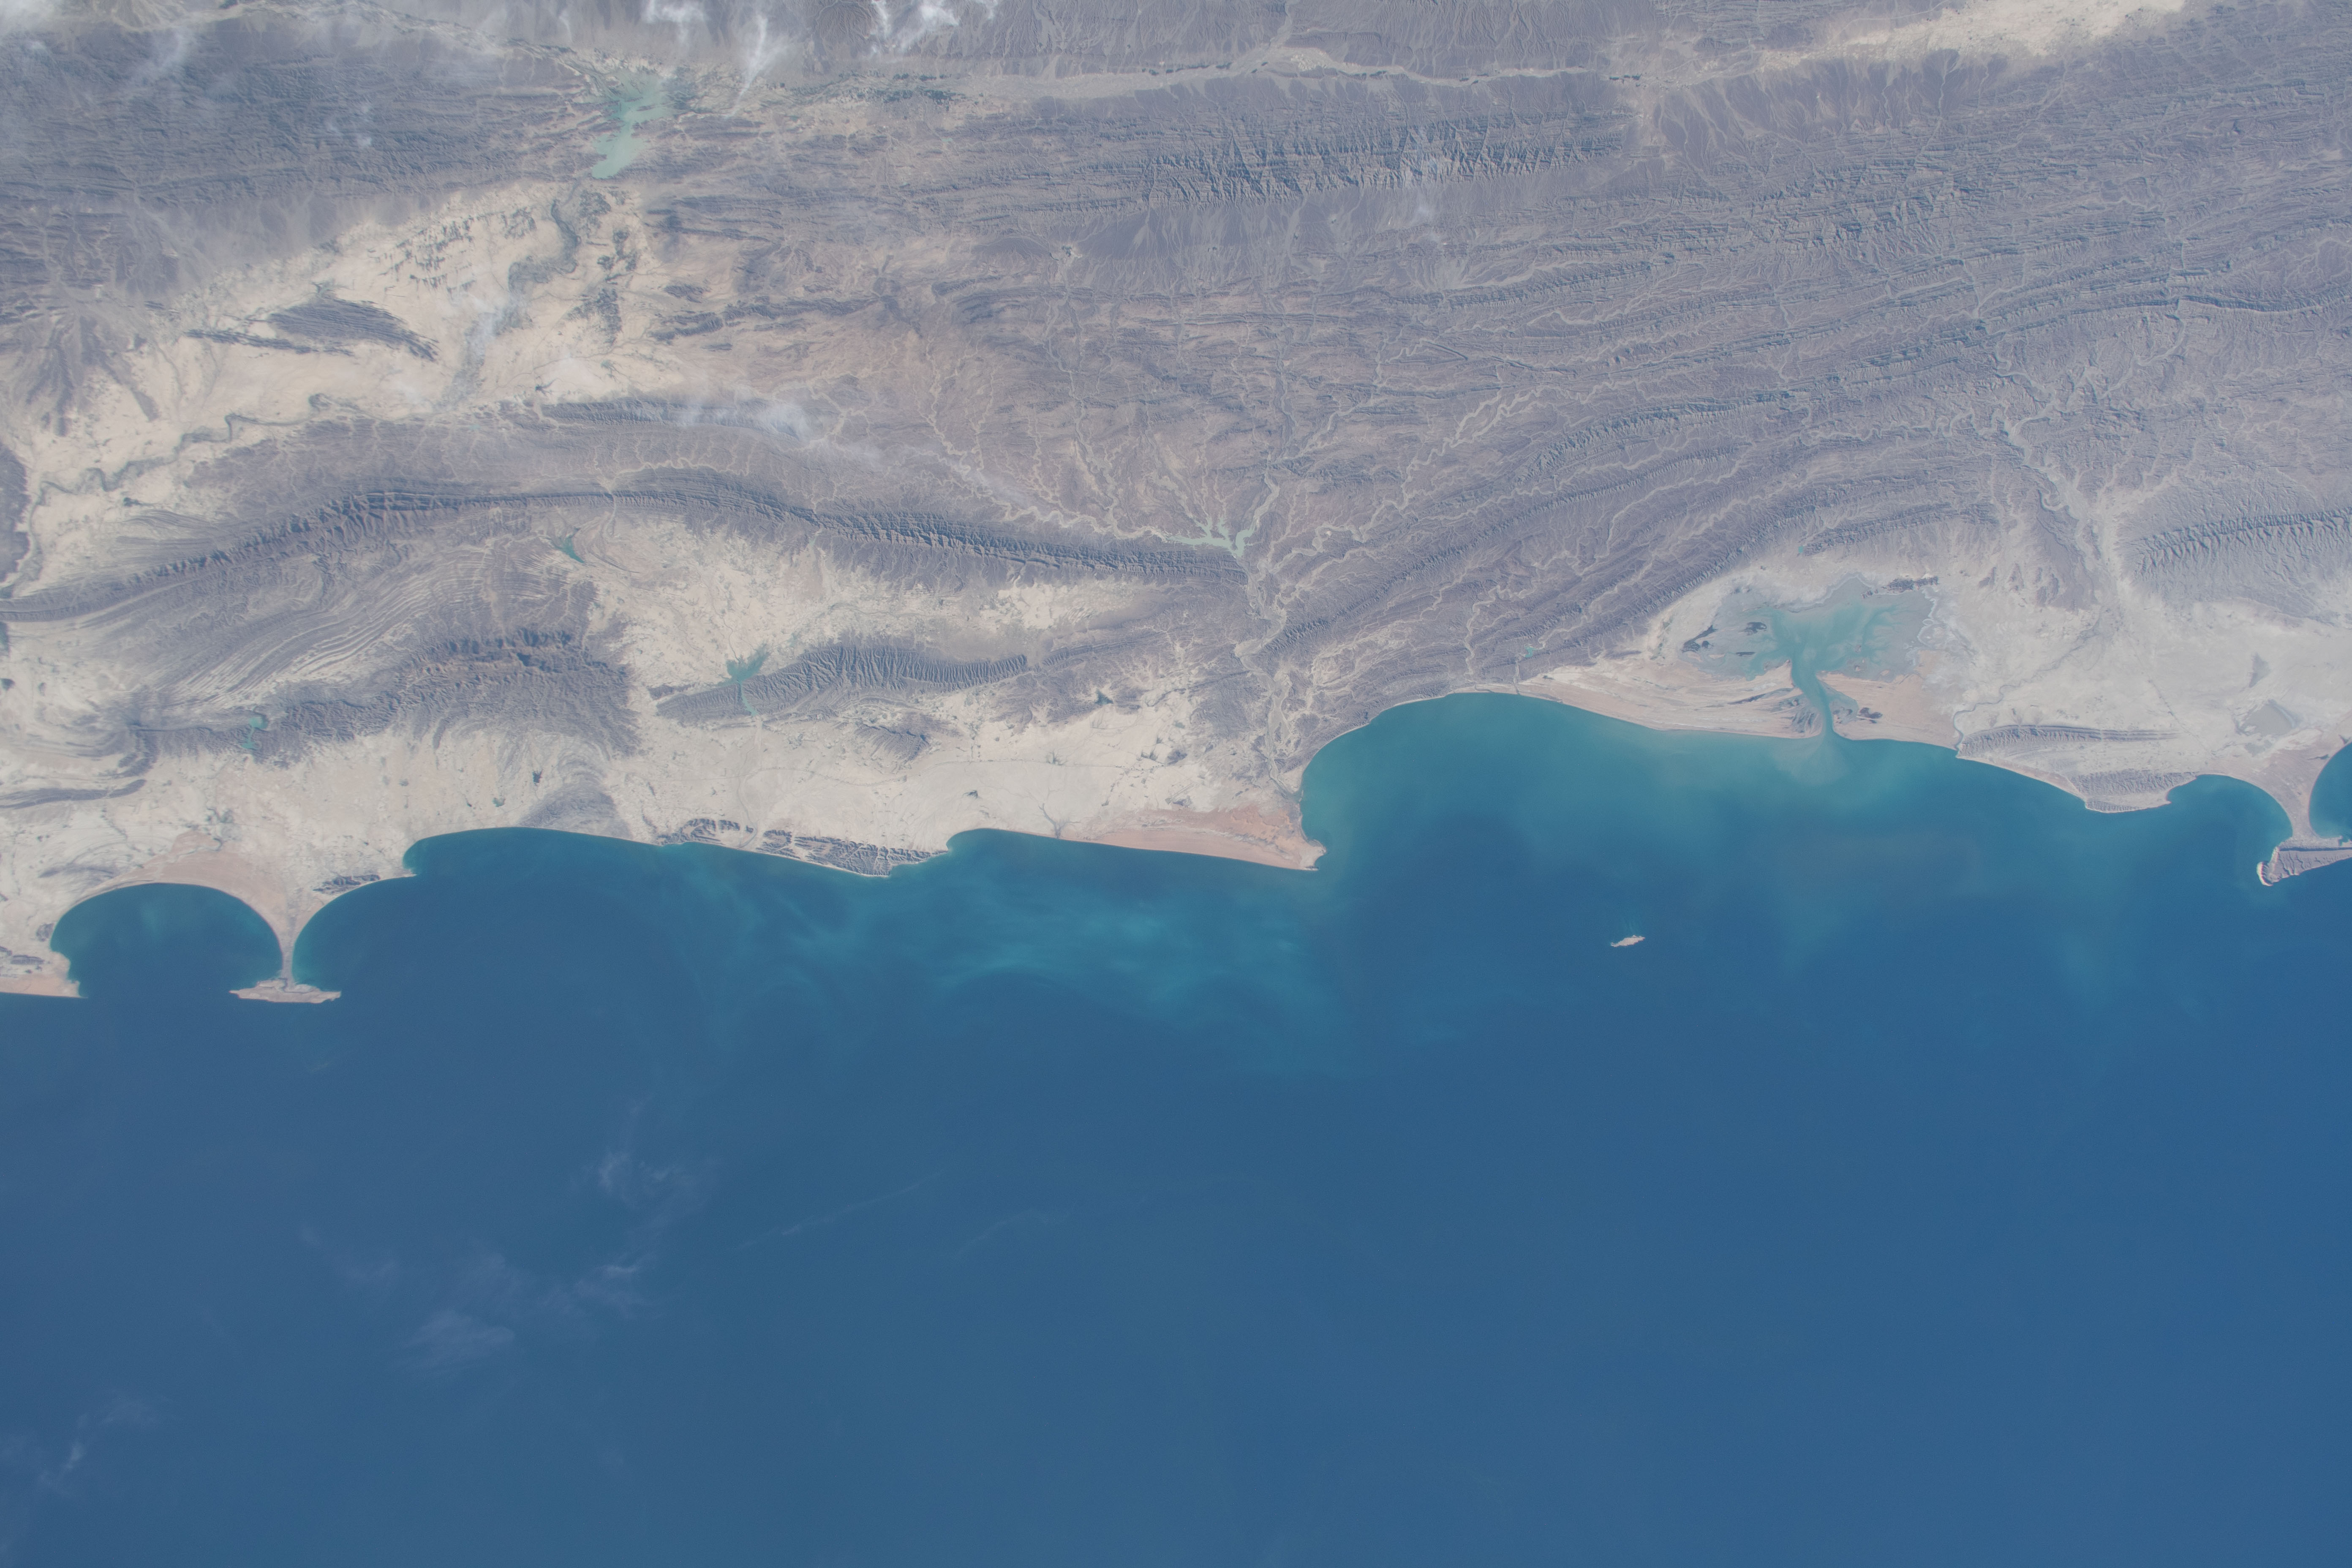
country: PAKISTAN
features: ASTOLA ISLAND, BUZI MAKOLA WILDLIFE SANCTUARY
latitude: 25.5
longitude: 63.5
